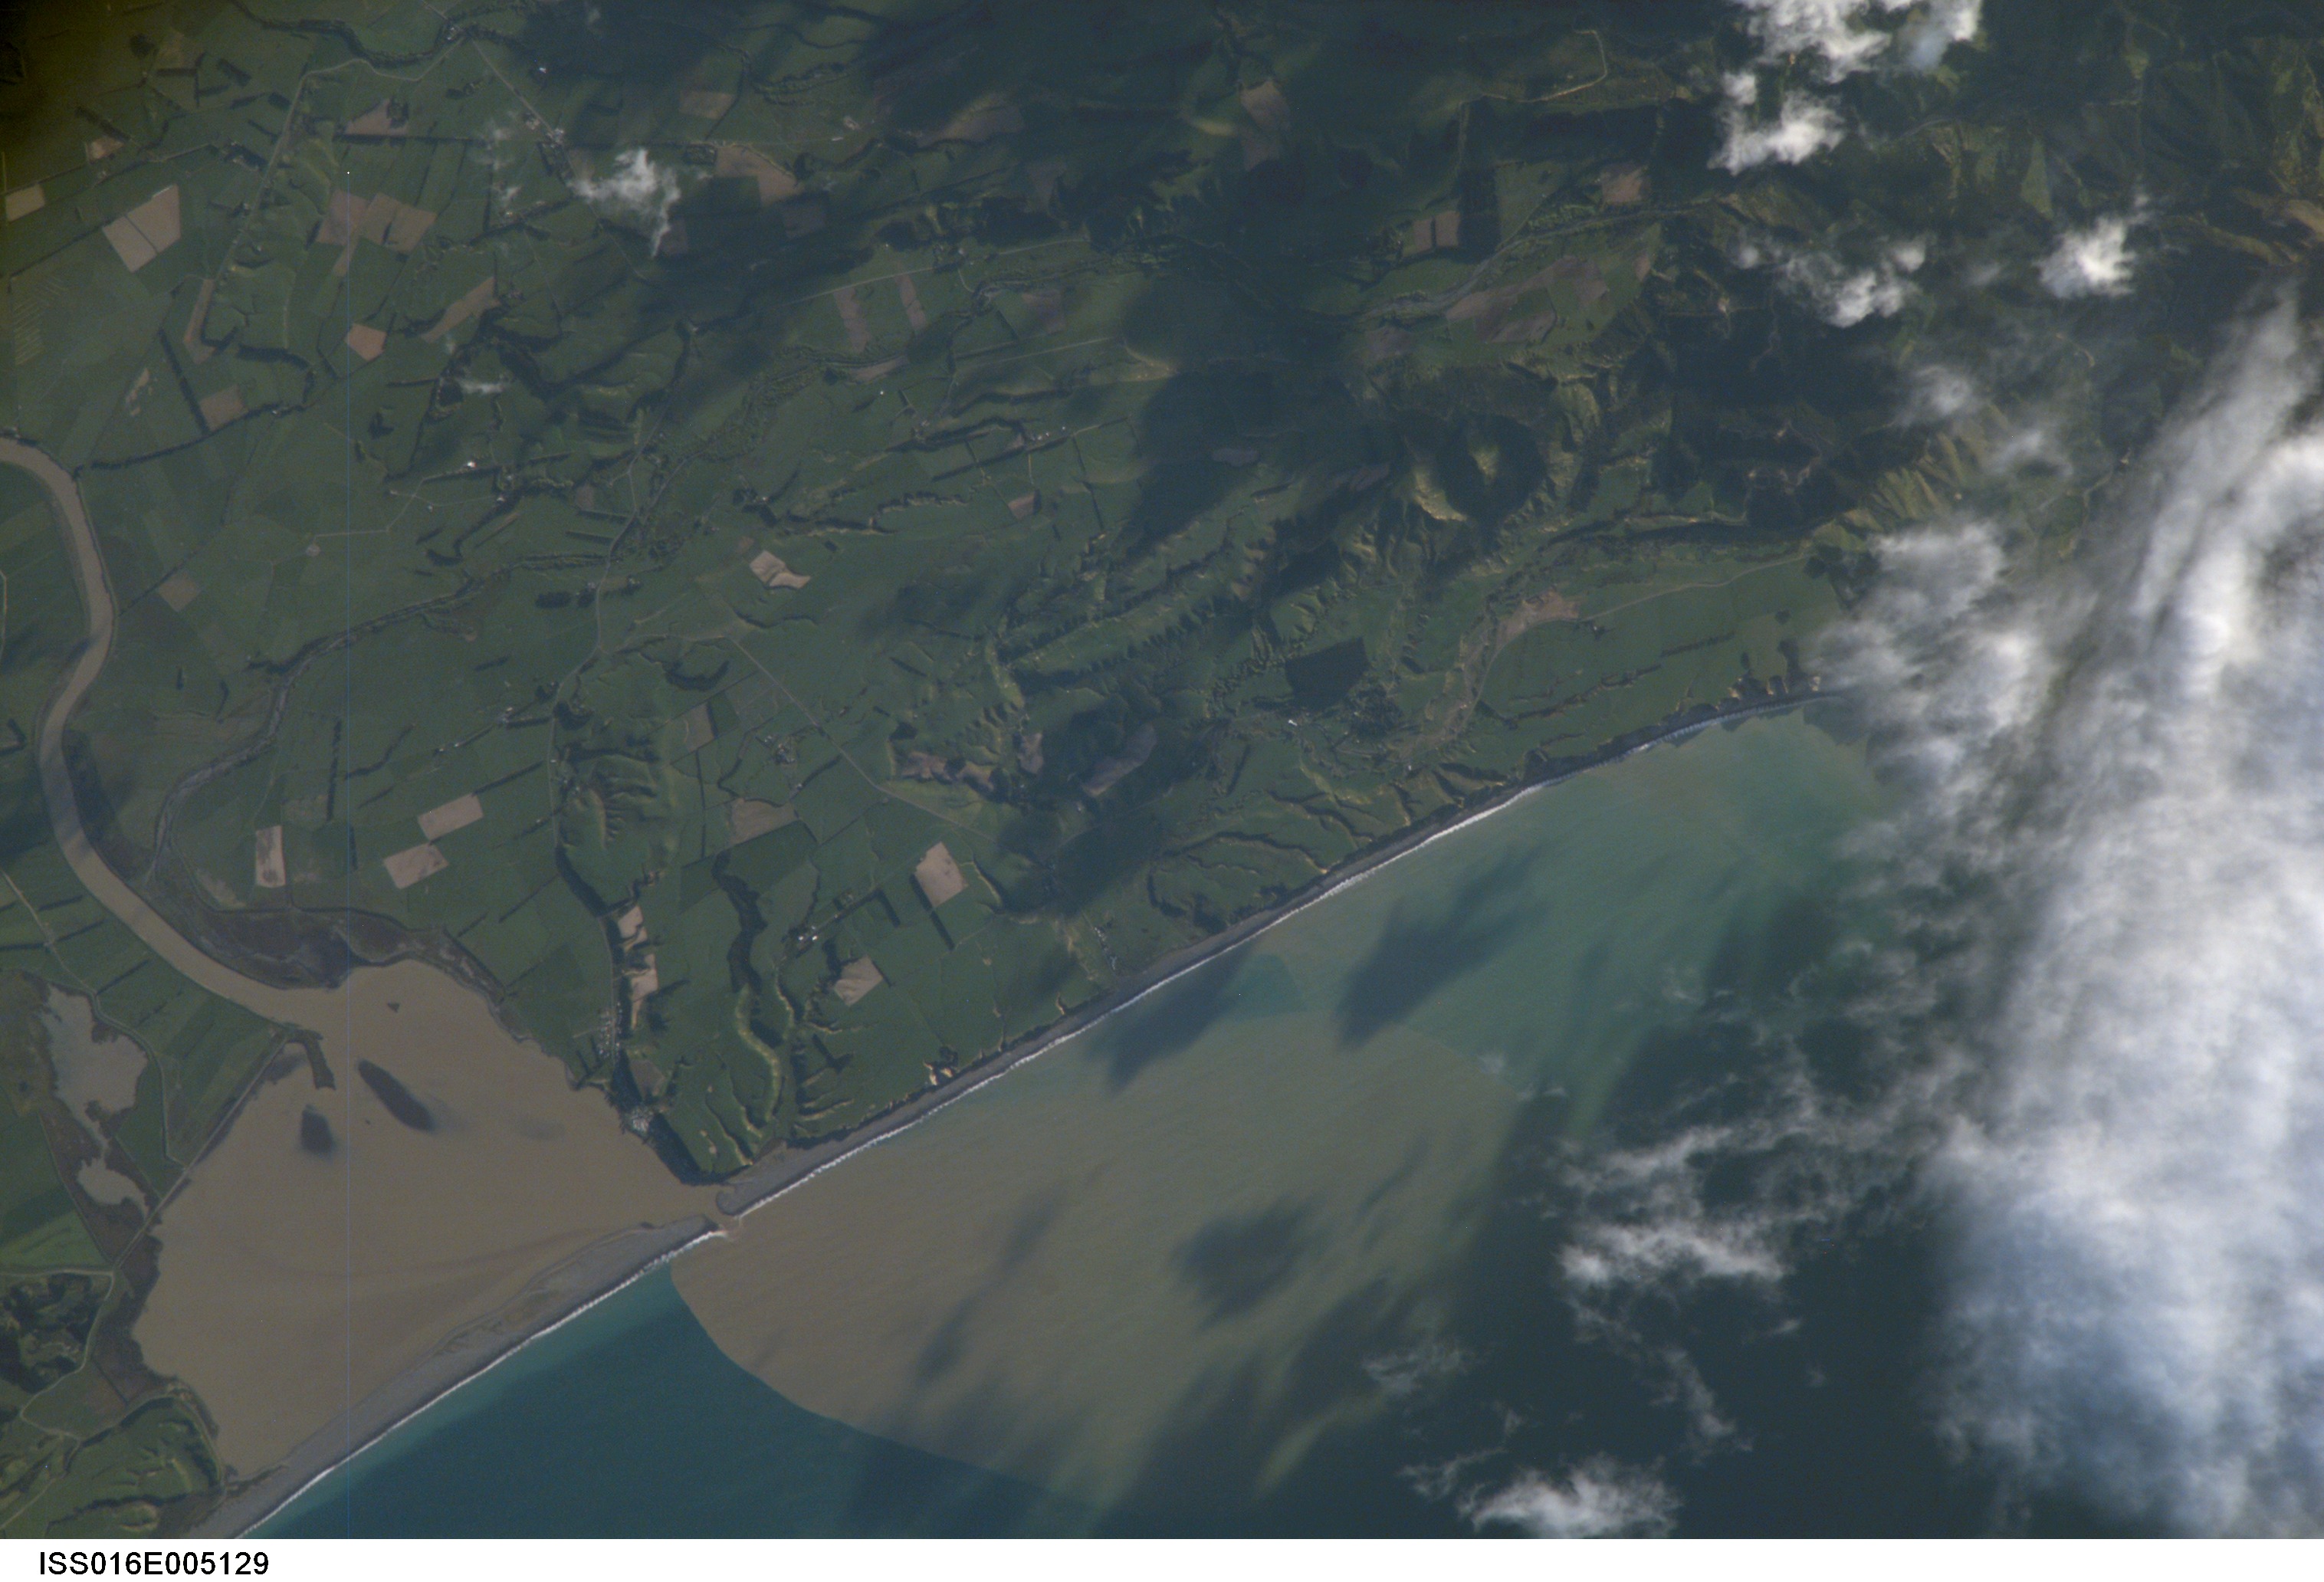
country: NEW ZEALAND-NI
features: PALLISER BAY, LAKE FERRY
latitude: -41.3
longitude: 175.2
